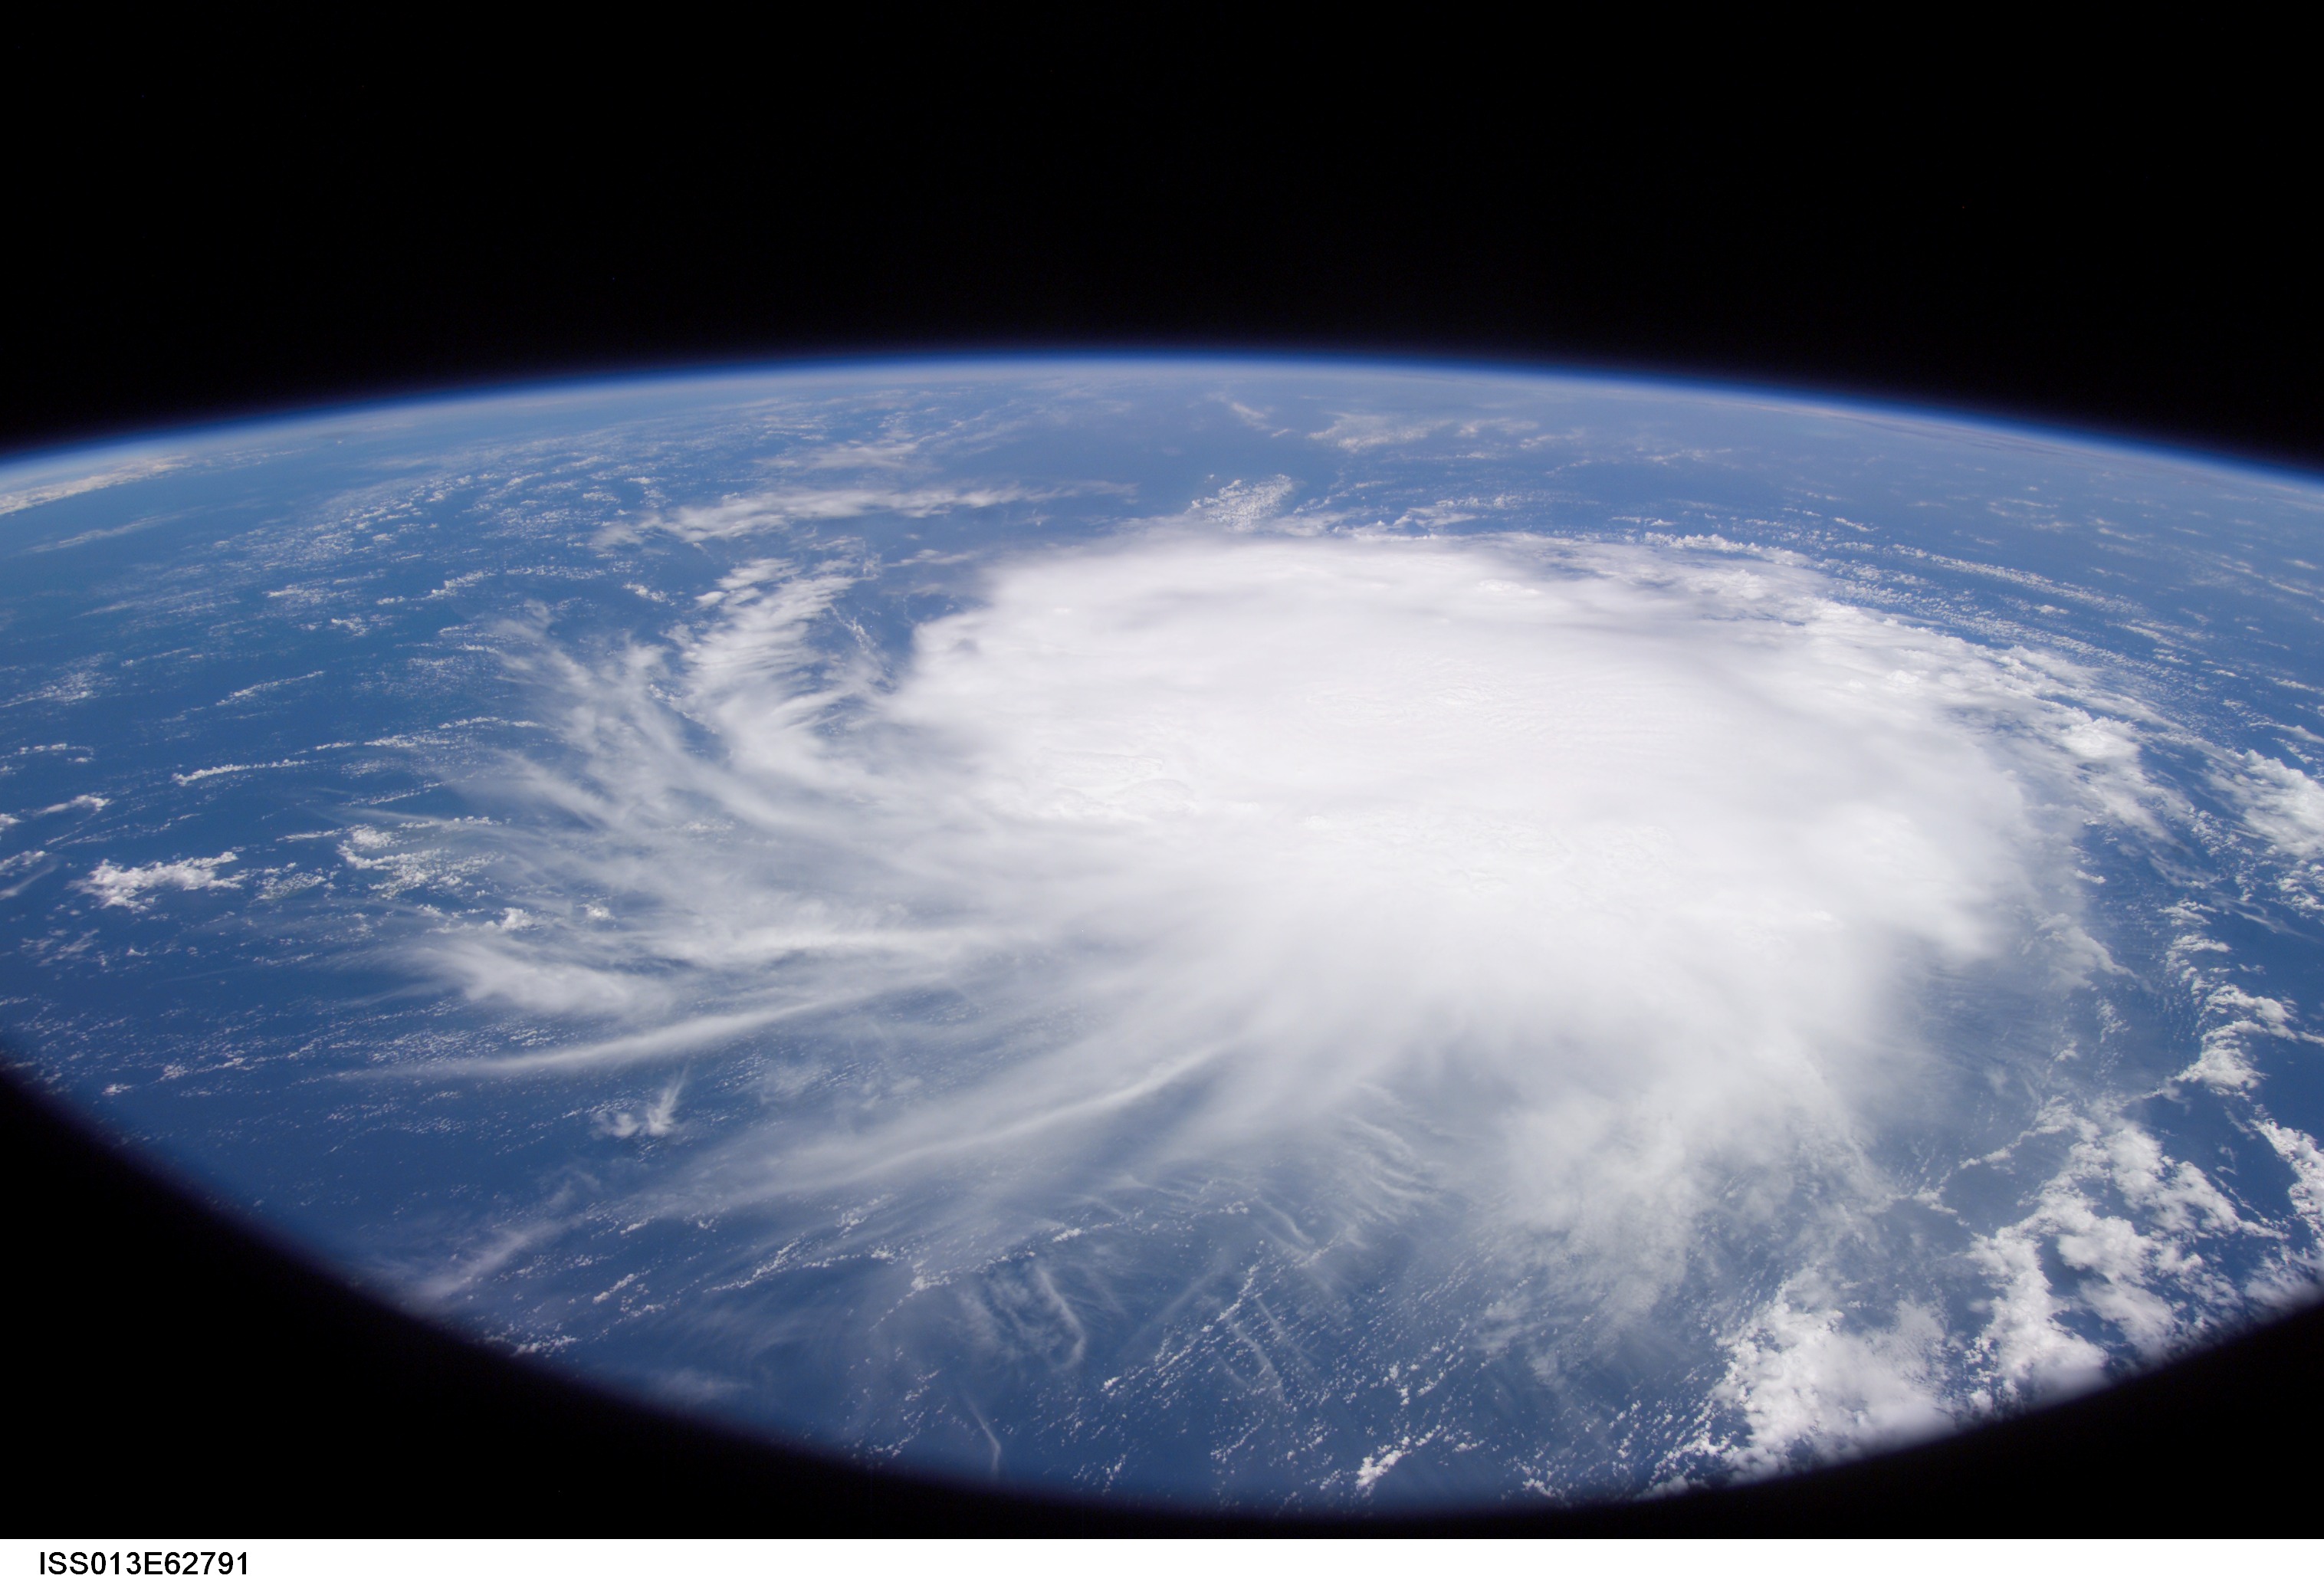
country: ATLANTIC OCEAN
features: PAN-TROPICAL STORM CHRIS
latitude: 19.2
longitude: -63.4
